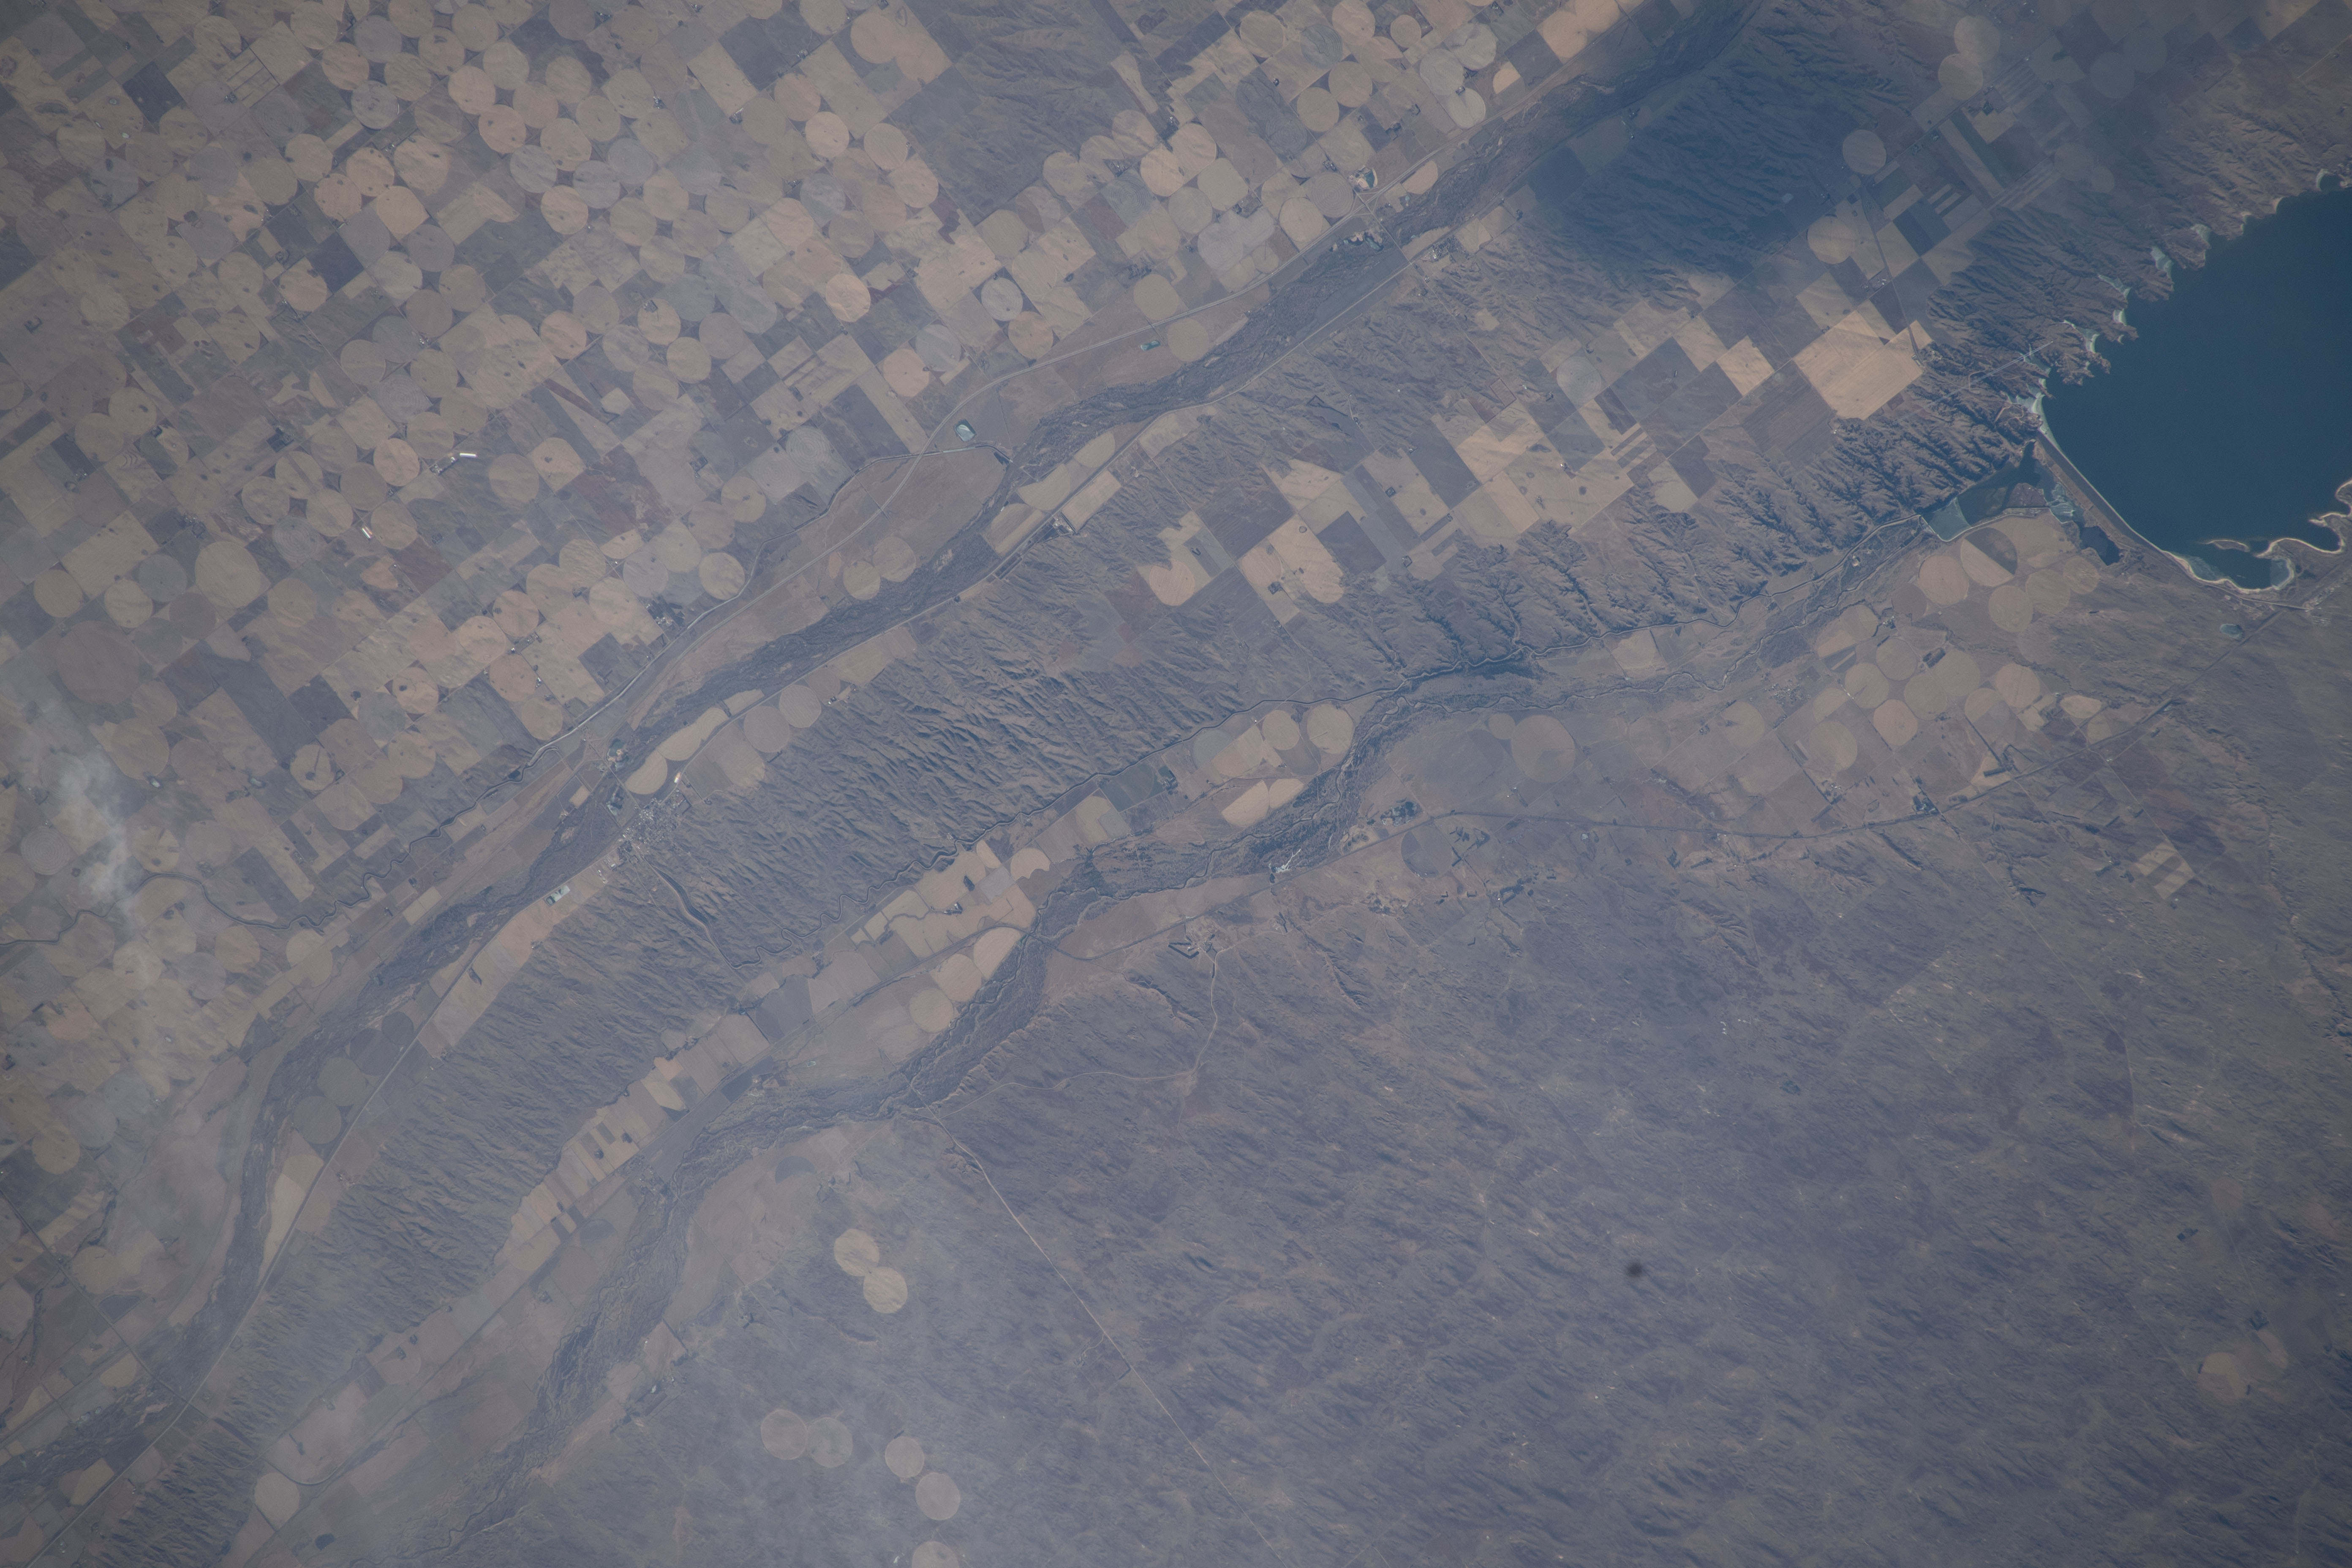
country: USA-NEBRASKA
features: LAKE MCCONAUGHY STATE RECREATION AREA AND WILDLIFE MANAGEMENT AREA
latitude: 41.2
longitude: -101.5
